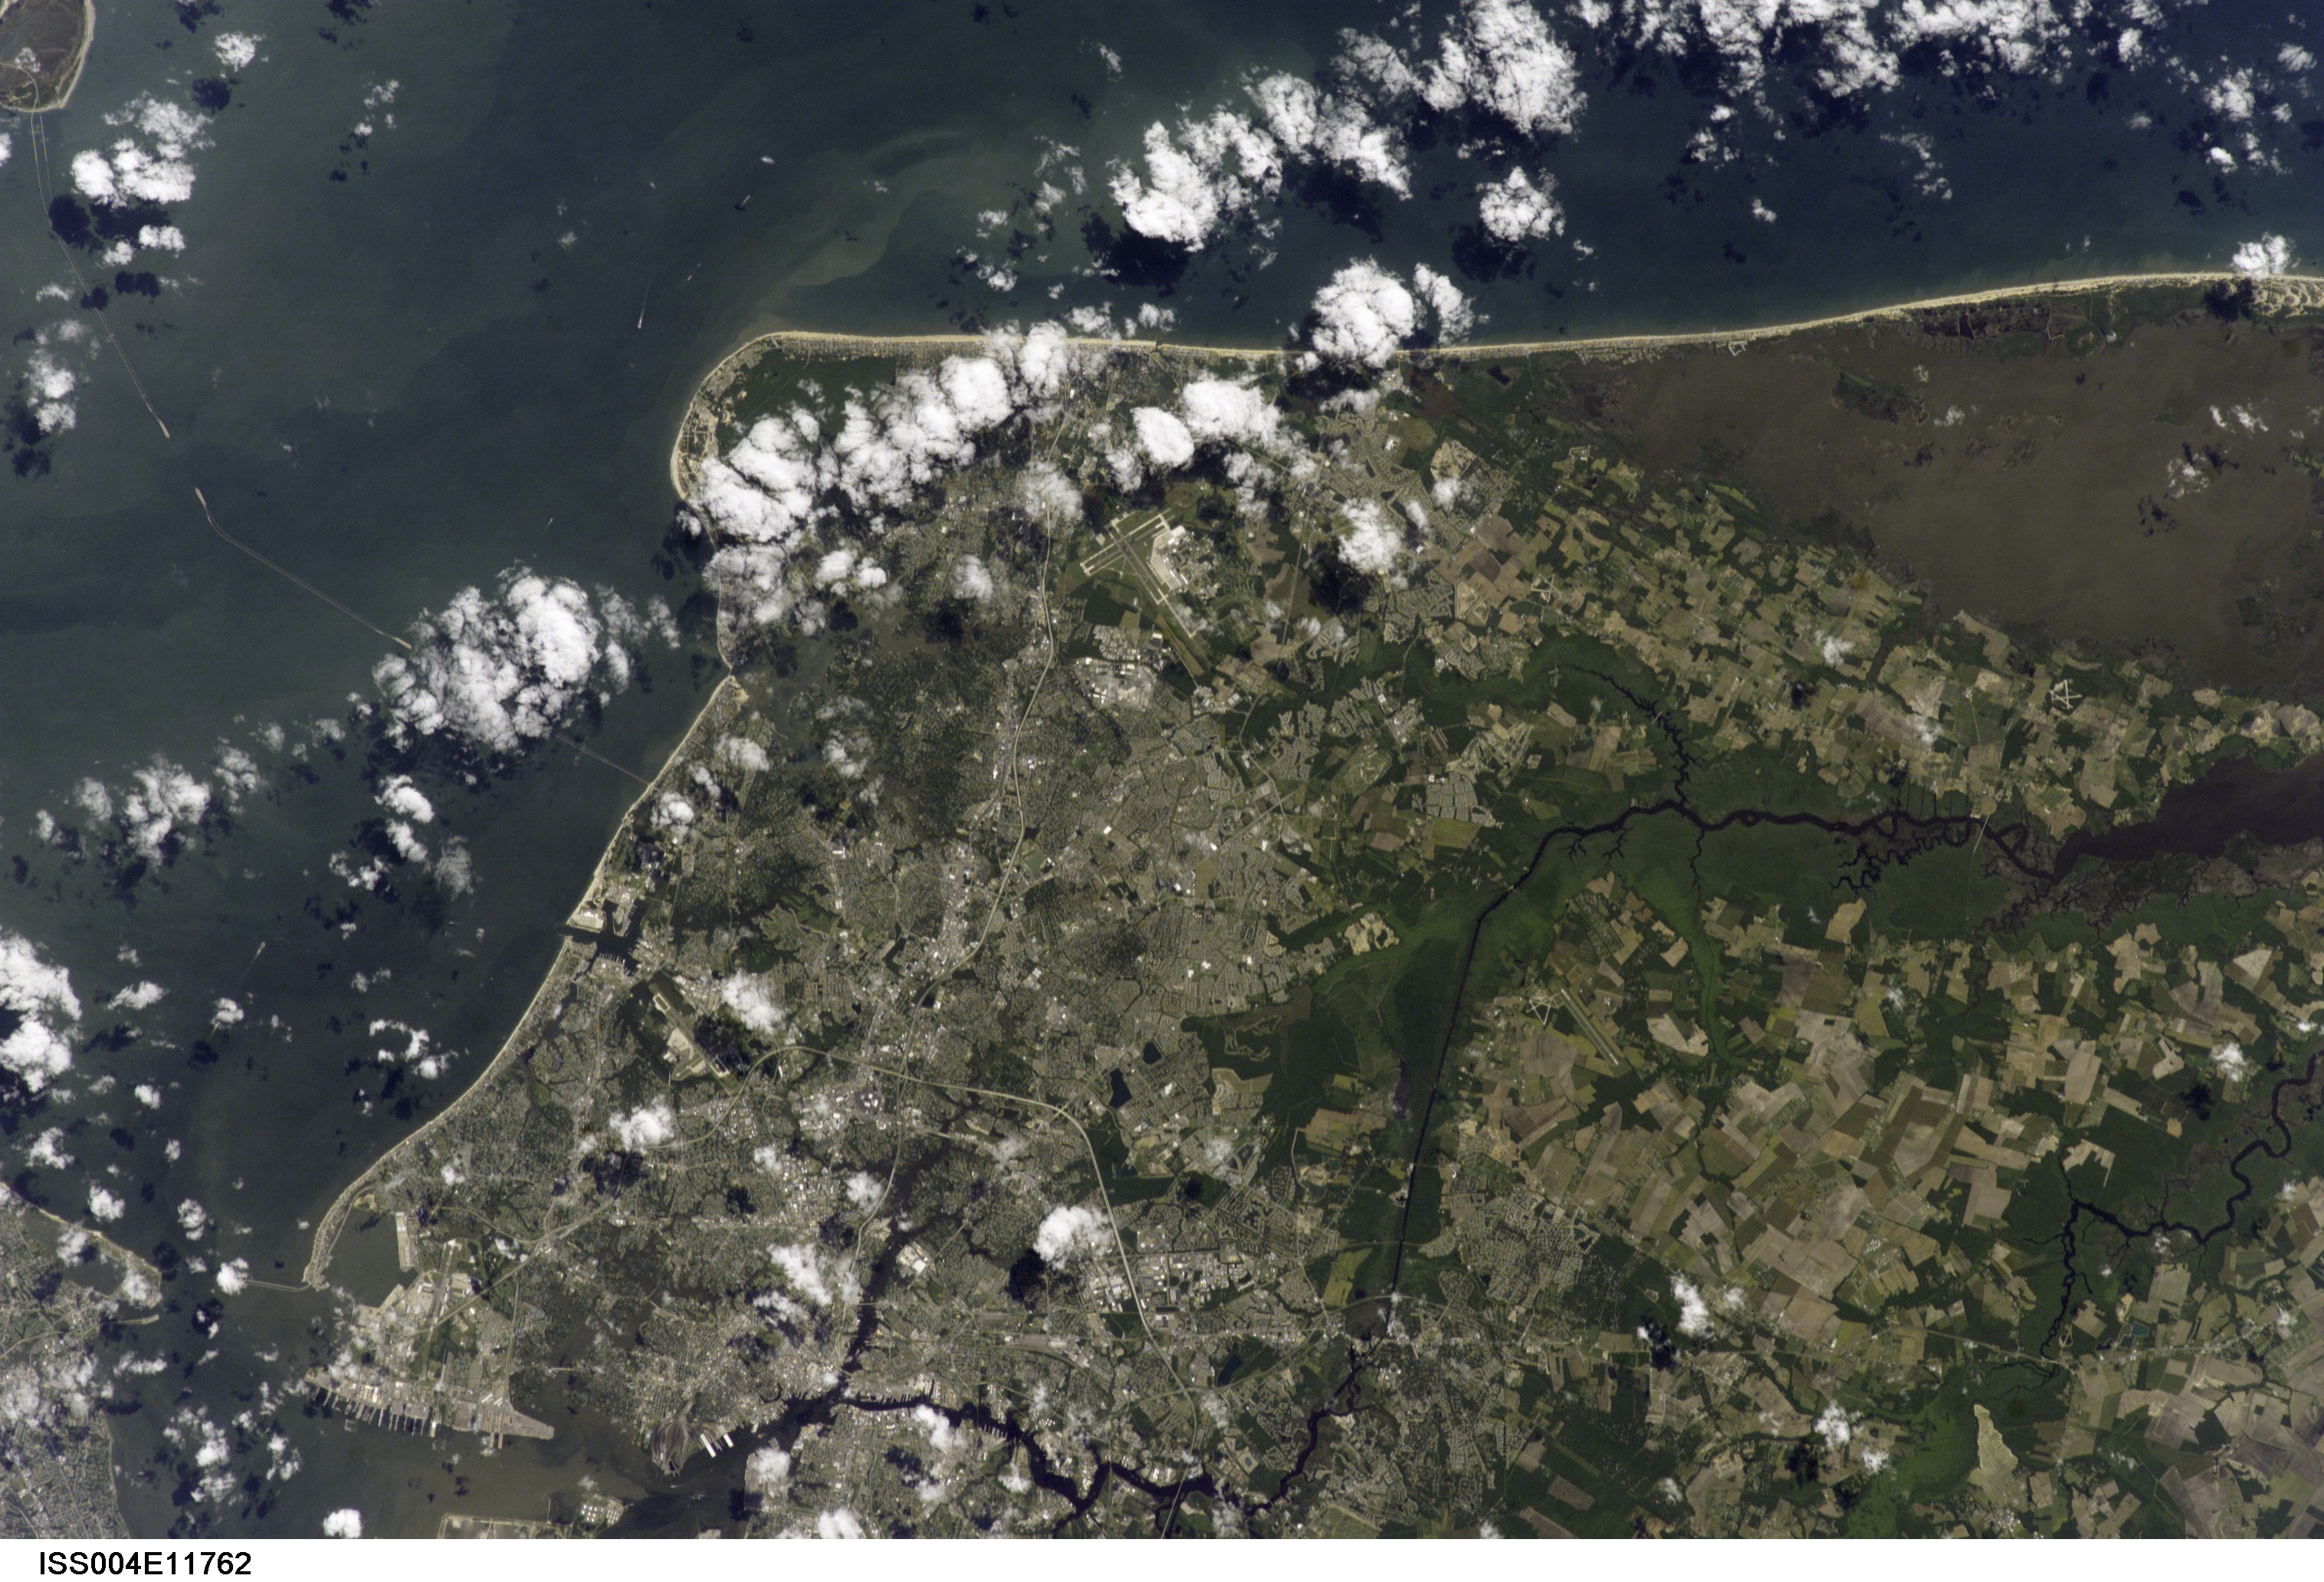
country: USA-VIRGINIA
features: NORFOLK, VIRGINIA BEACH
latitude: 37.0
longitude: -76.0
